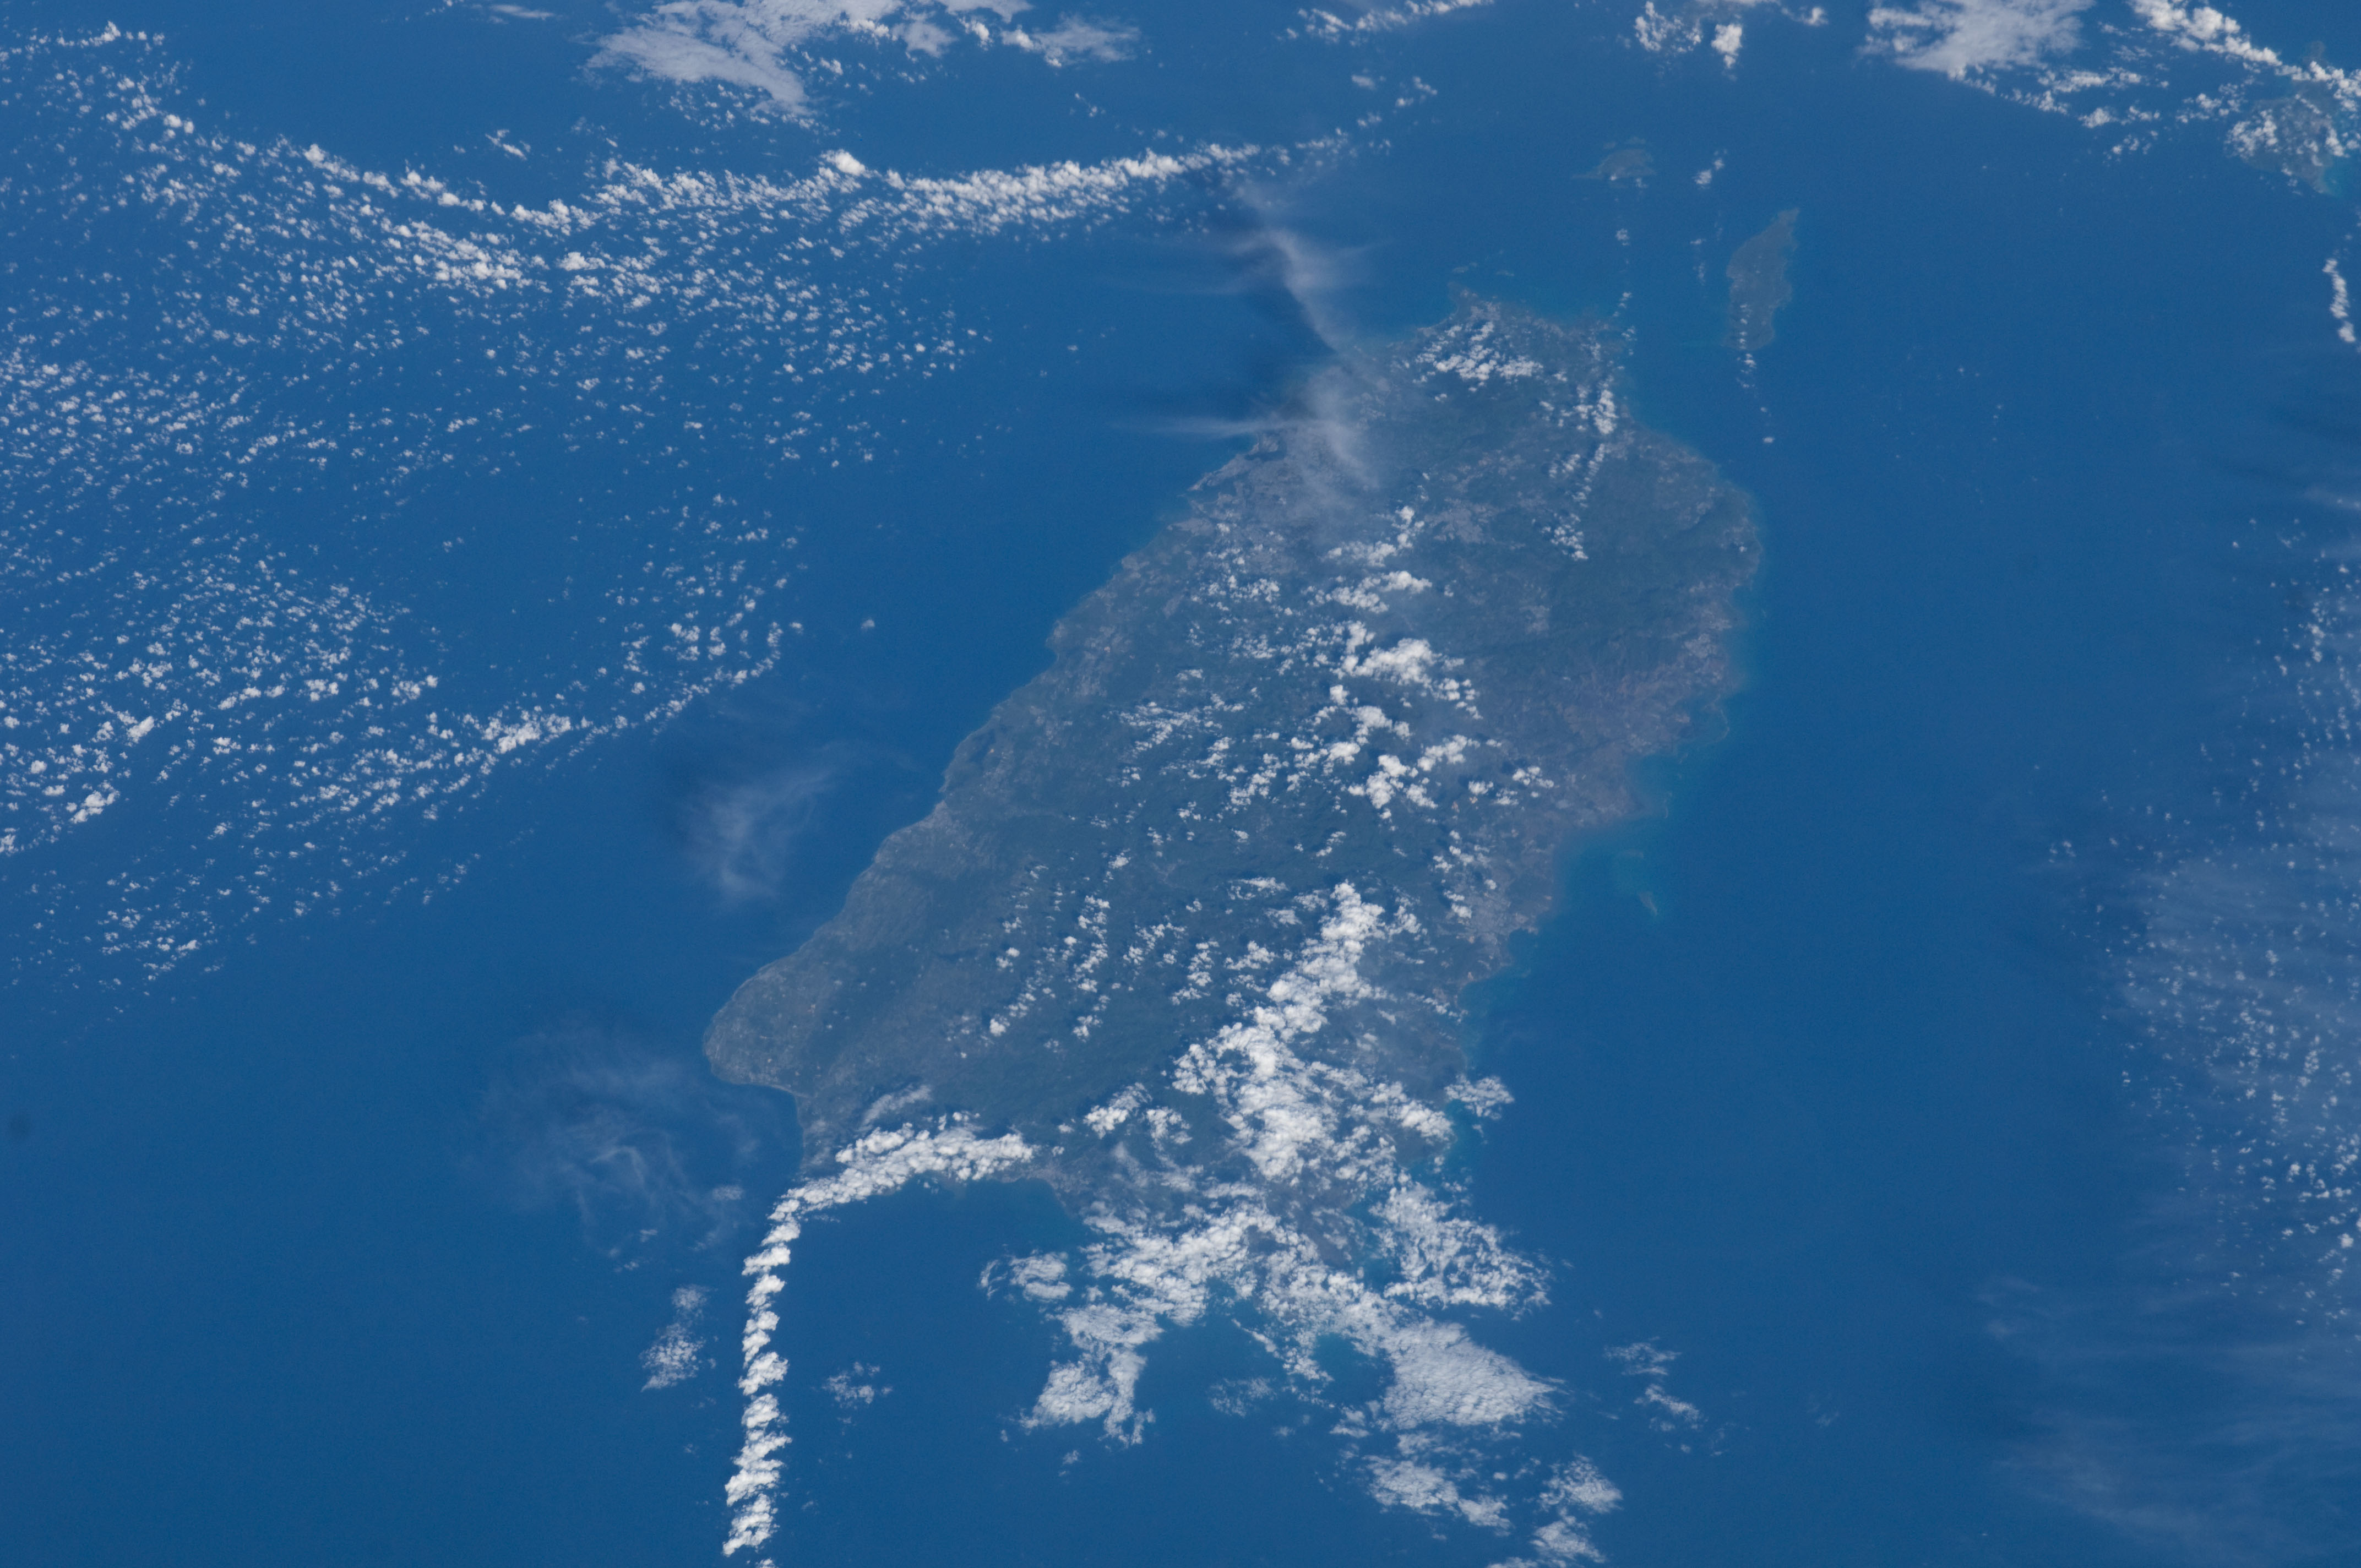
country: PUERTO RICO
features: CARIBBEAN S., VIEQUES I.
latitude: 18.0
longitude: -66.5
